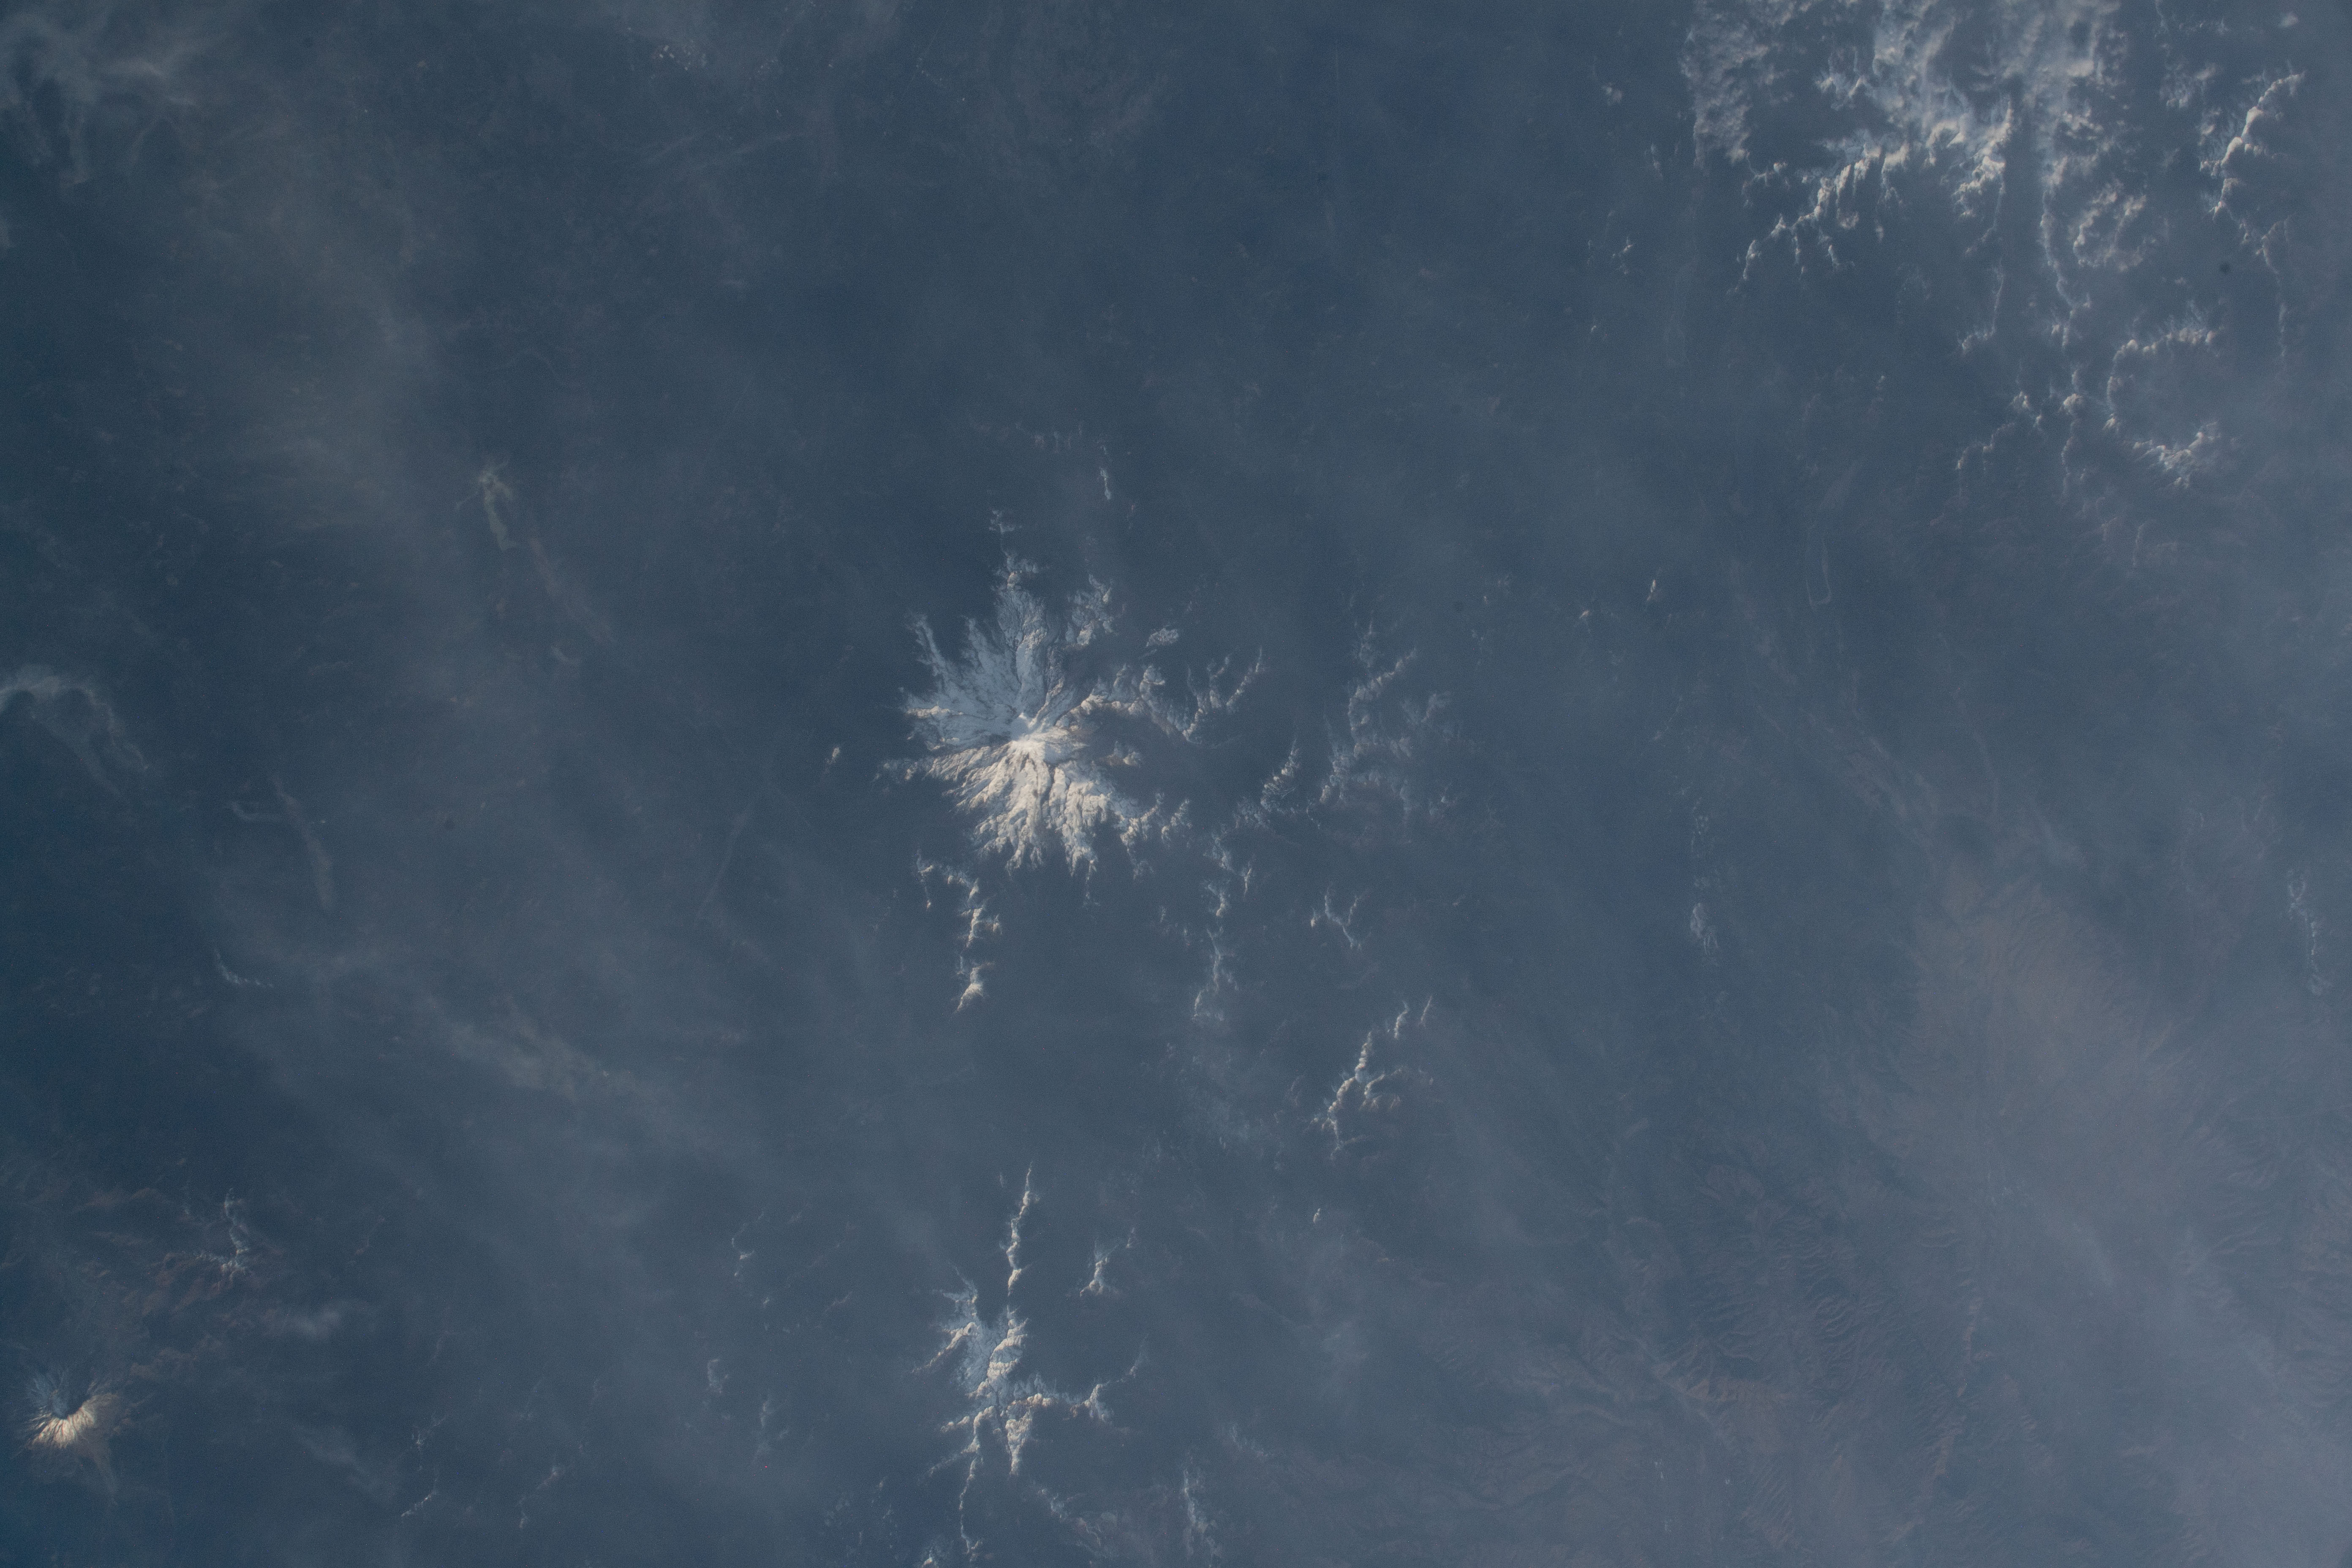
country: USA-WASHINGTON
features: MOUNT RAINIER
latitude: 47.0
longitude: -121.5
